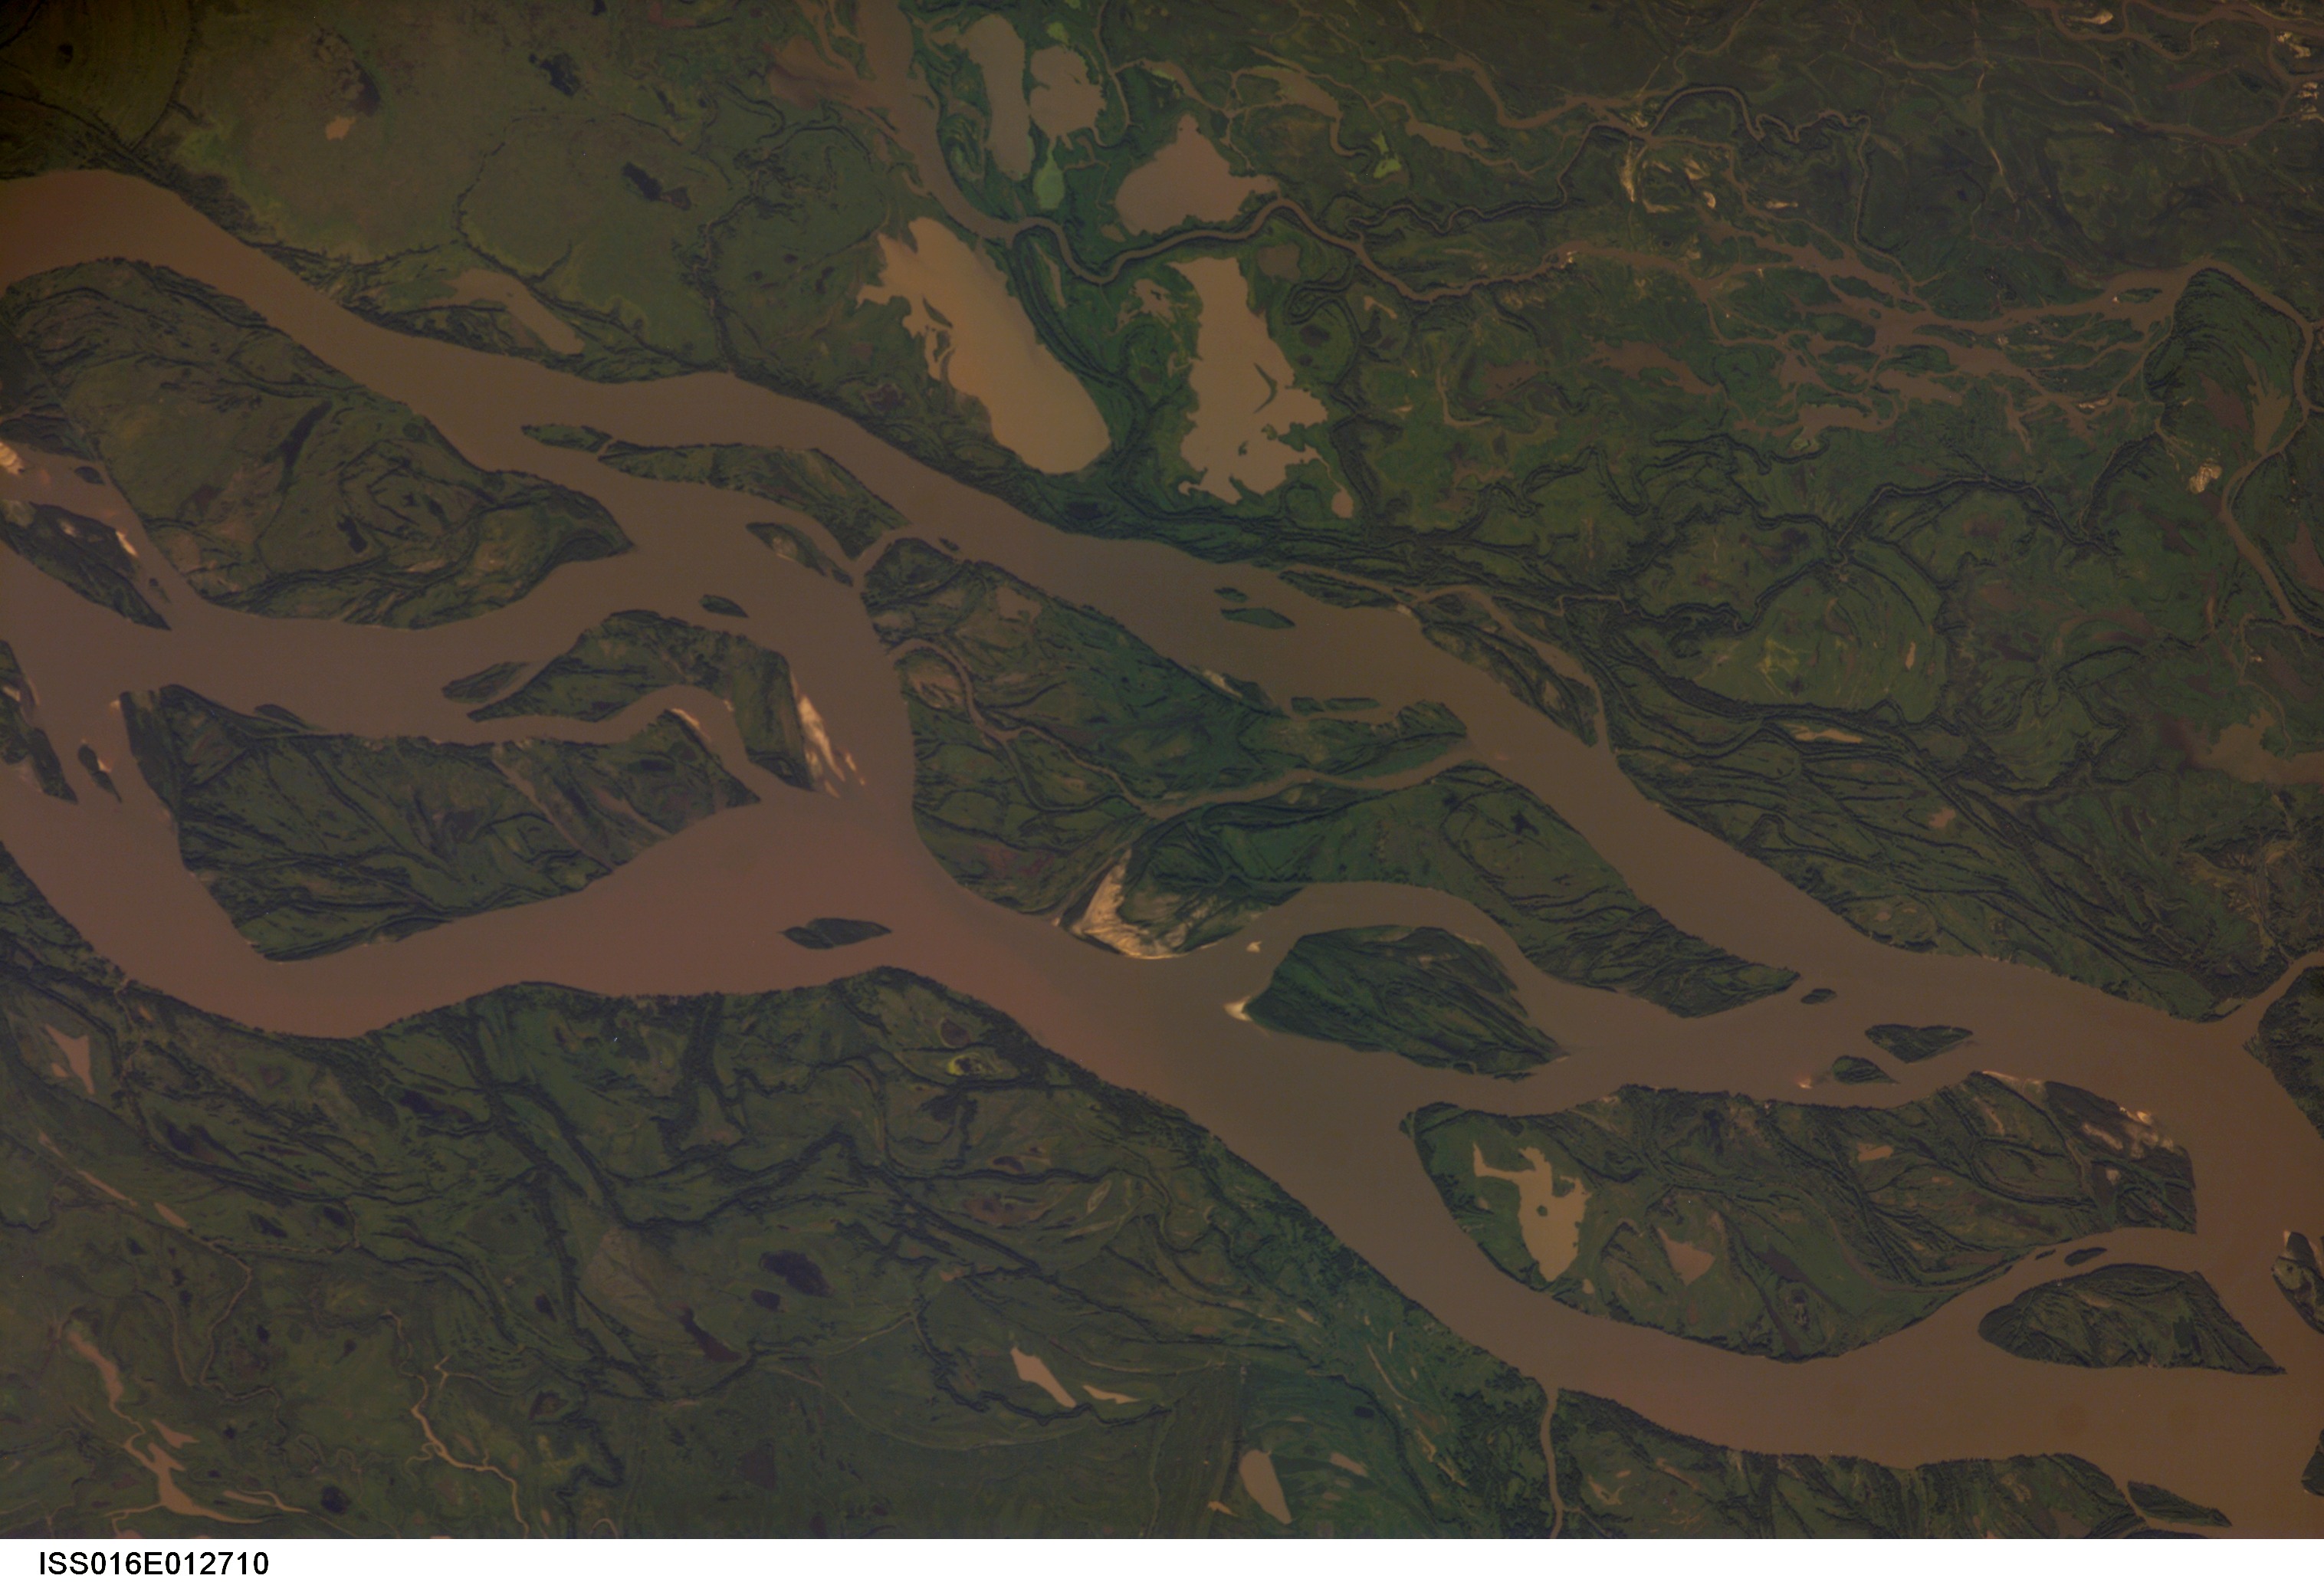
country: ARGENTINA
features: PARANAS RIVER, ROMANG AREA
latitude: -29.6
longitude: -59.6
